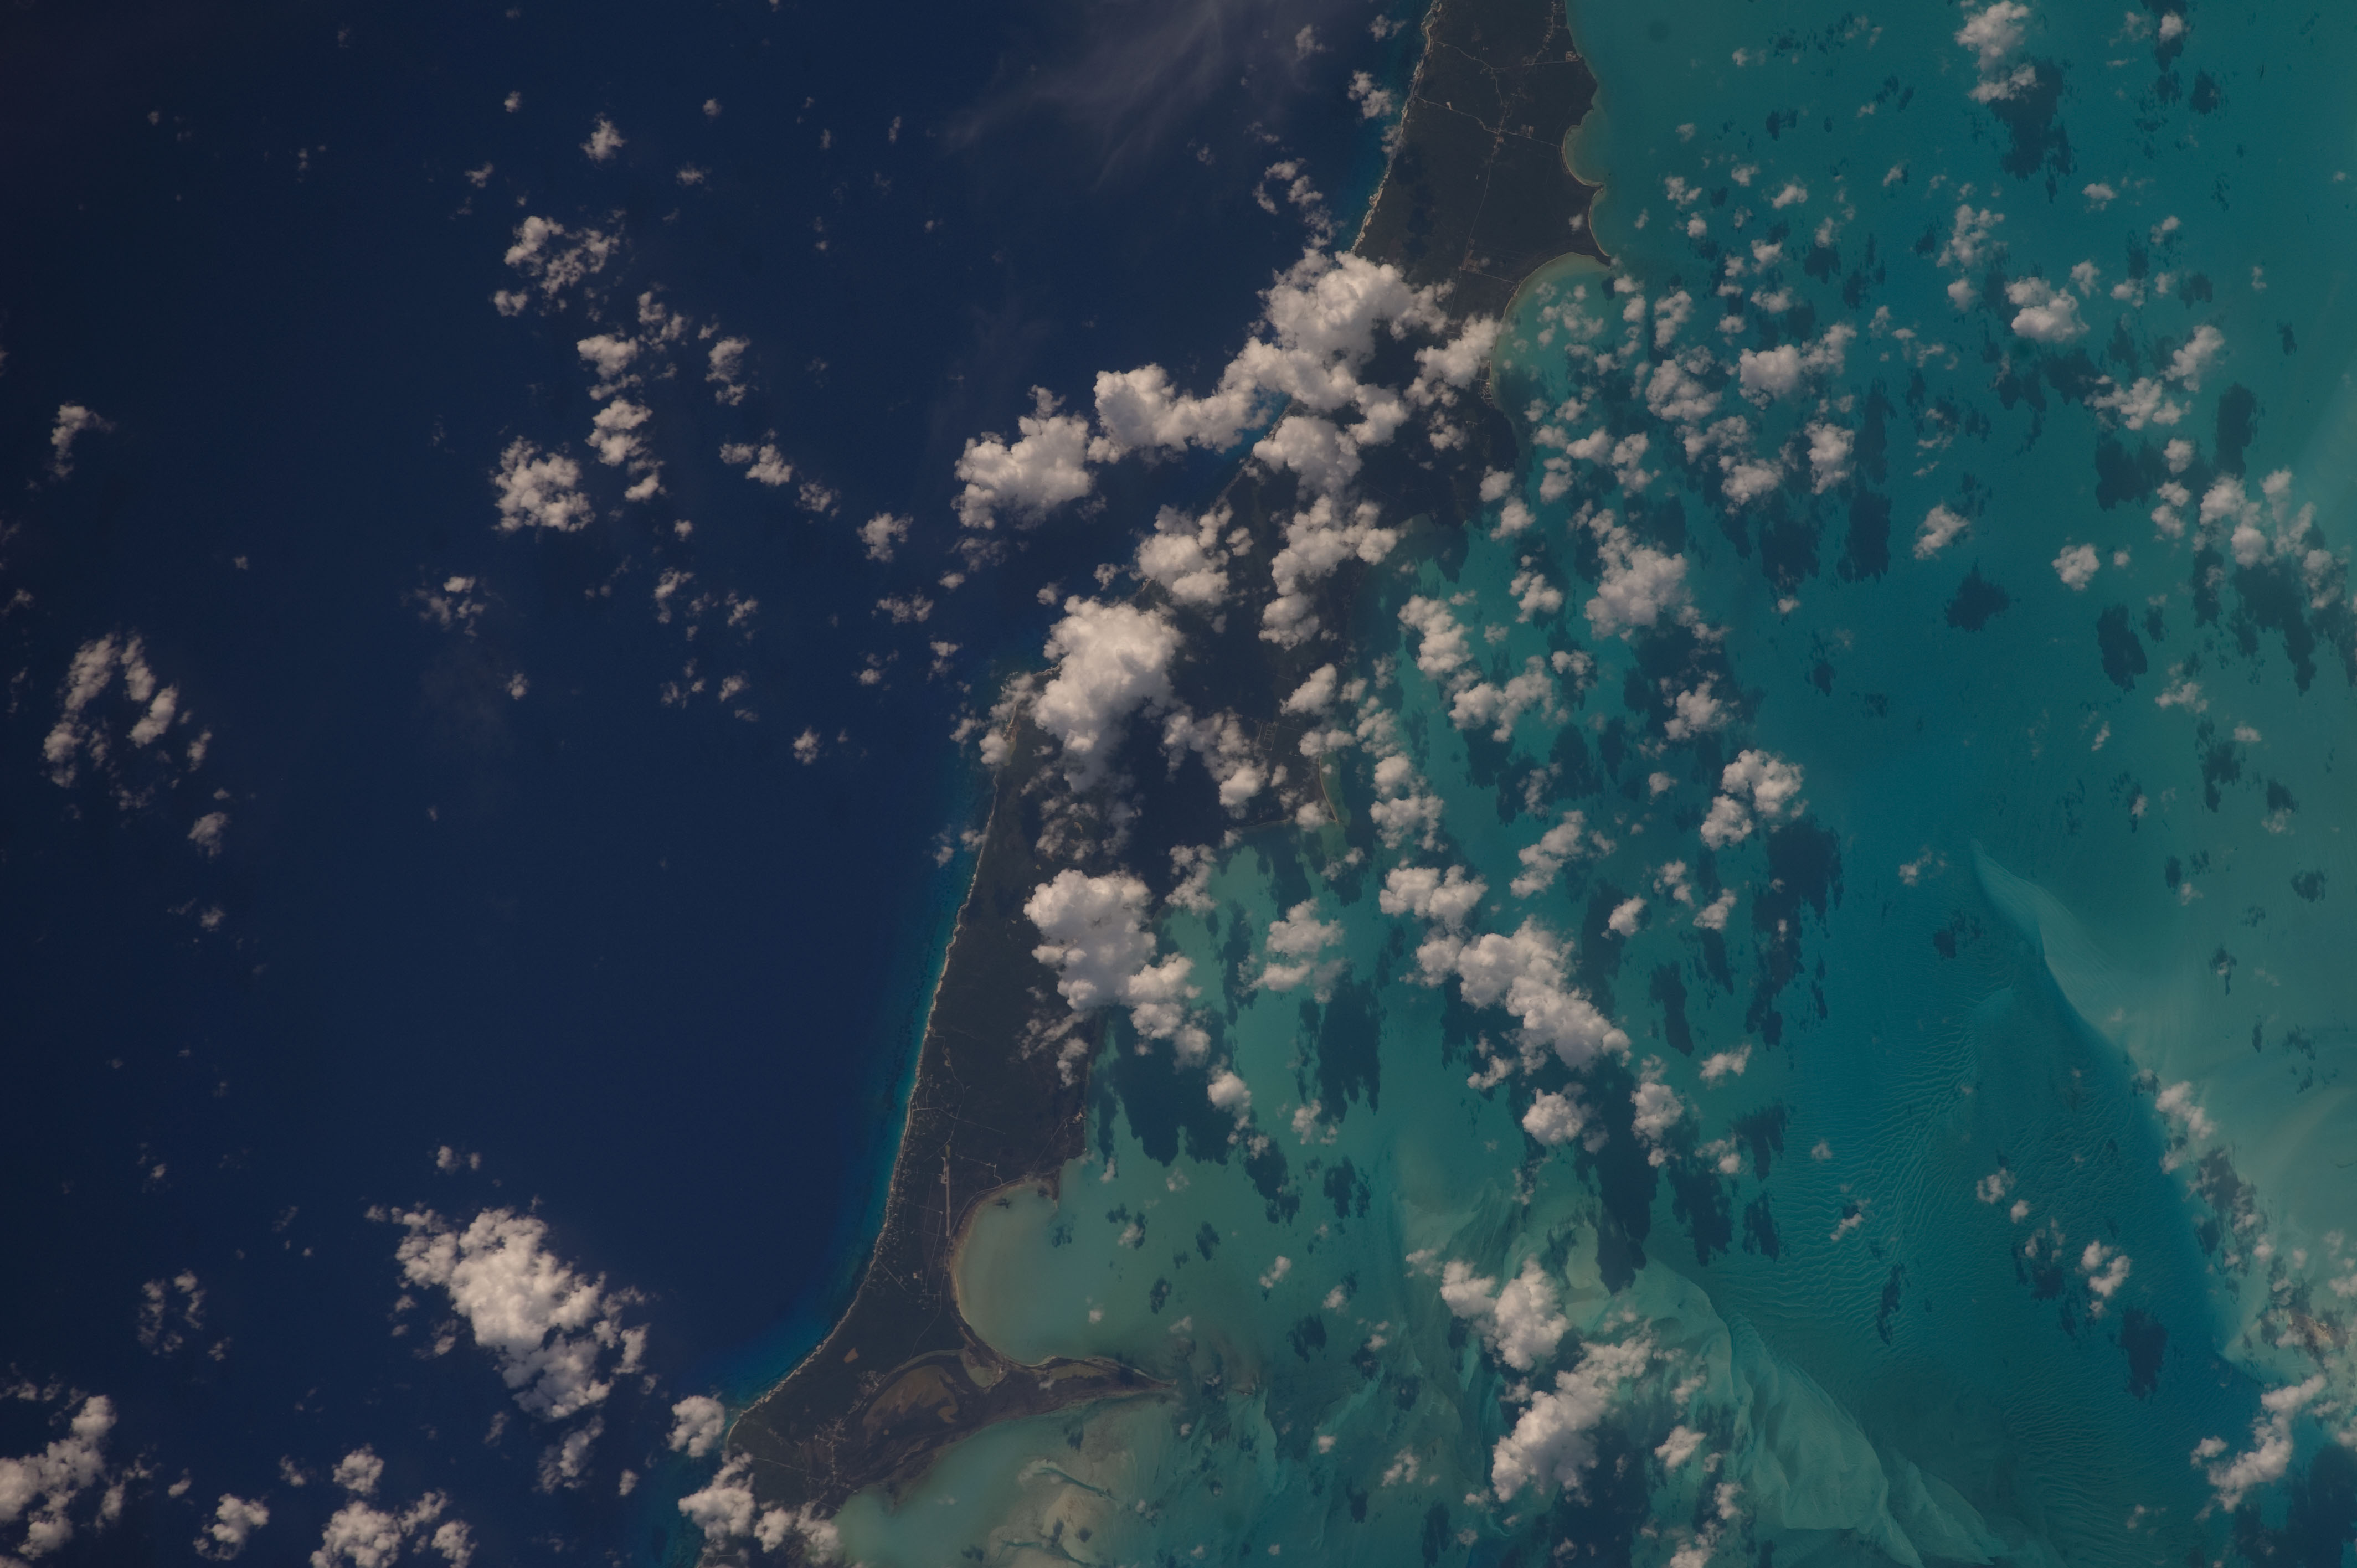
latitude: 23.6
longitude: -75.3
